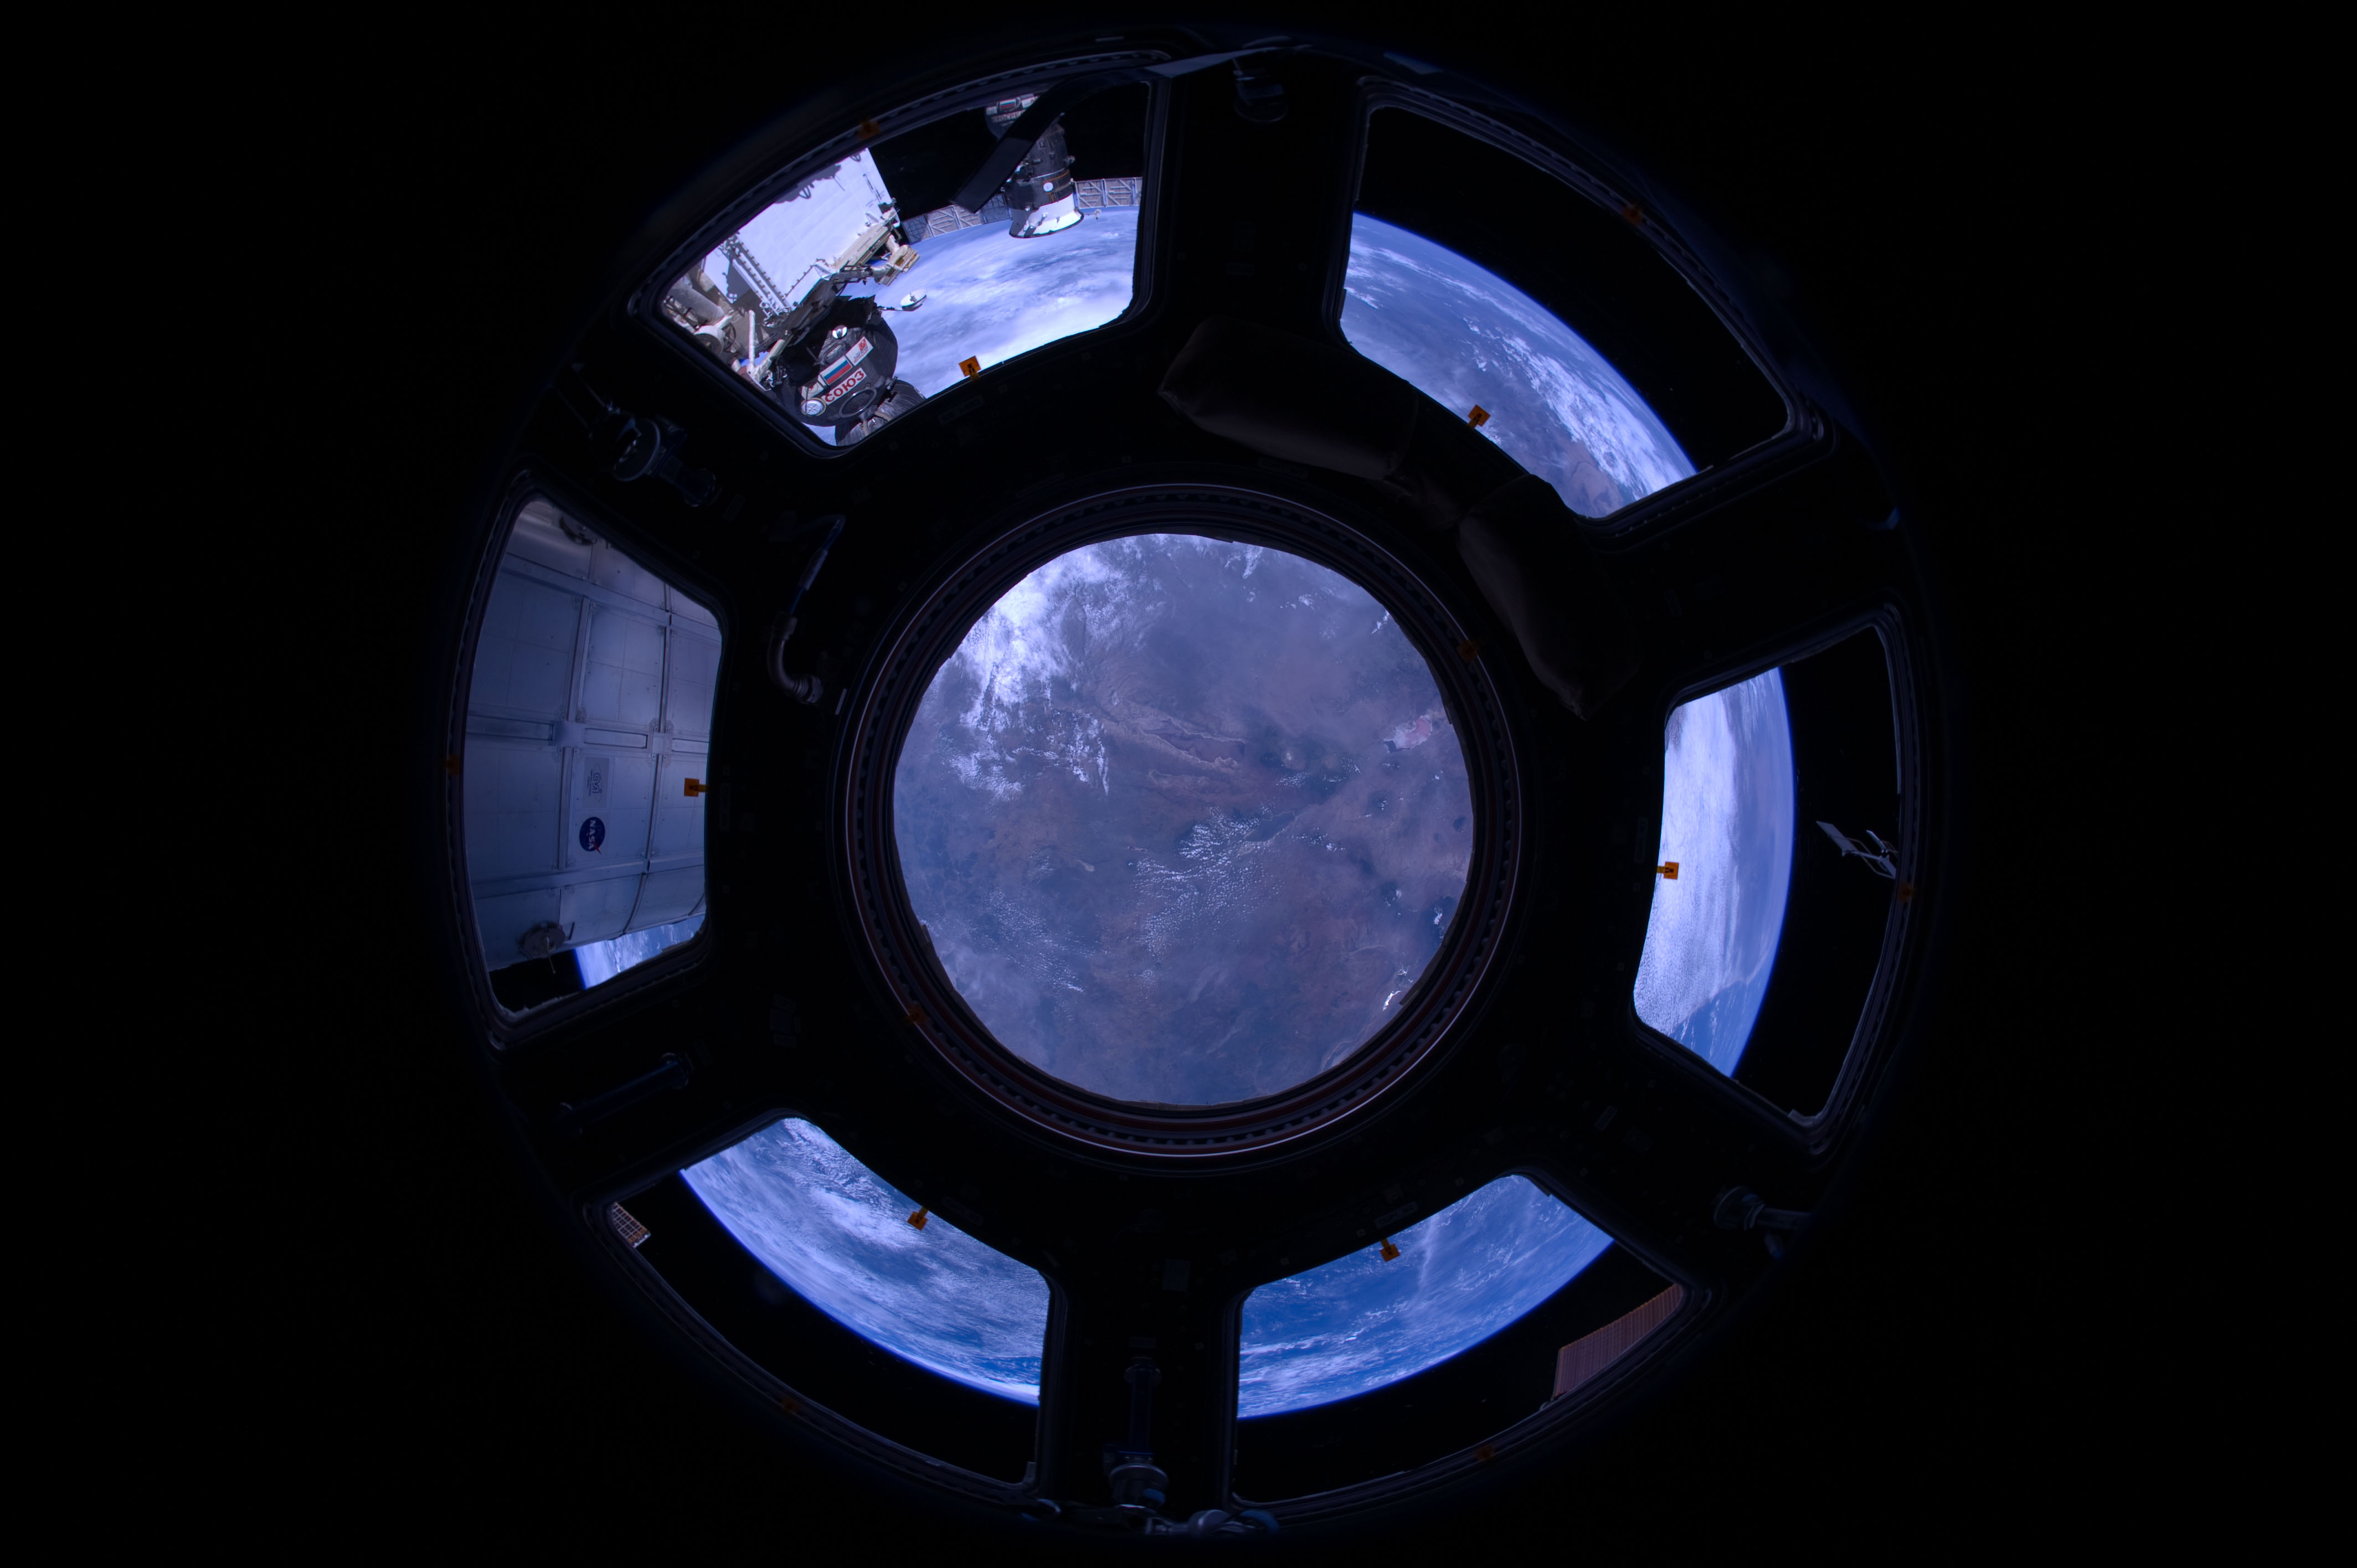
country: TANZANIA
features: L. EYASI, L. NATRON, NGORONGORO CRATER
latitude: -4.5
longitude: 36.0
